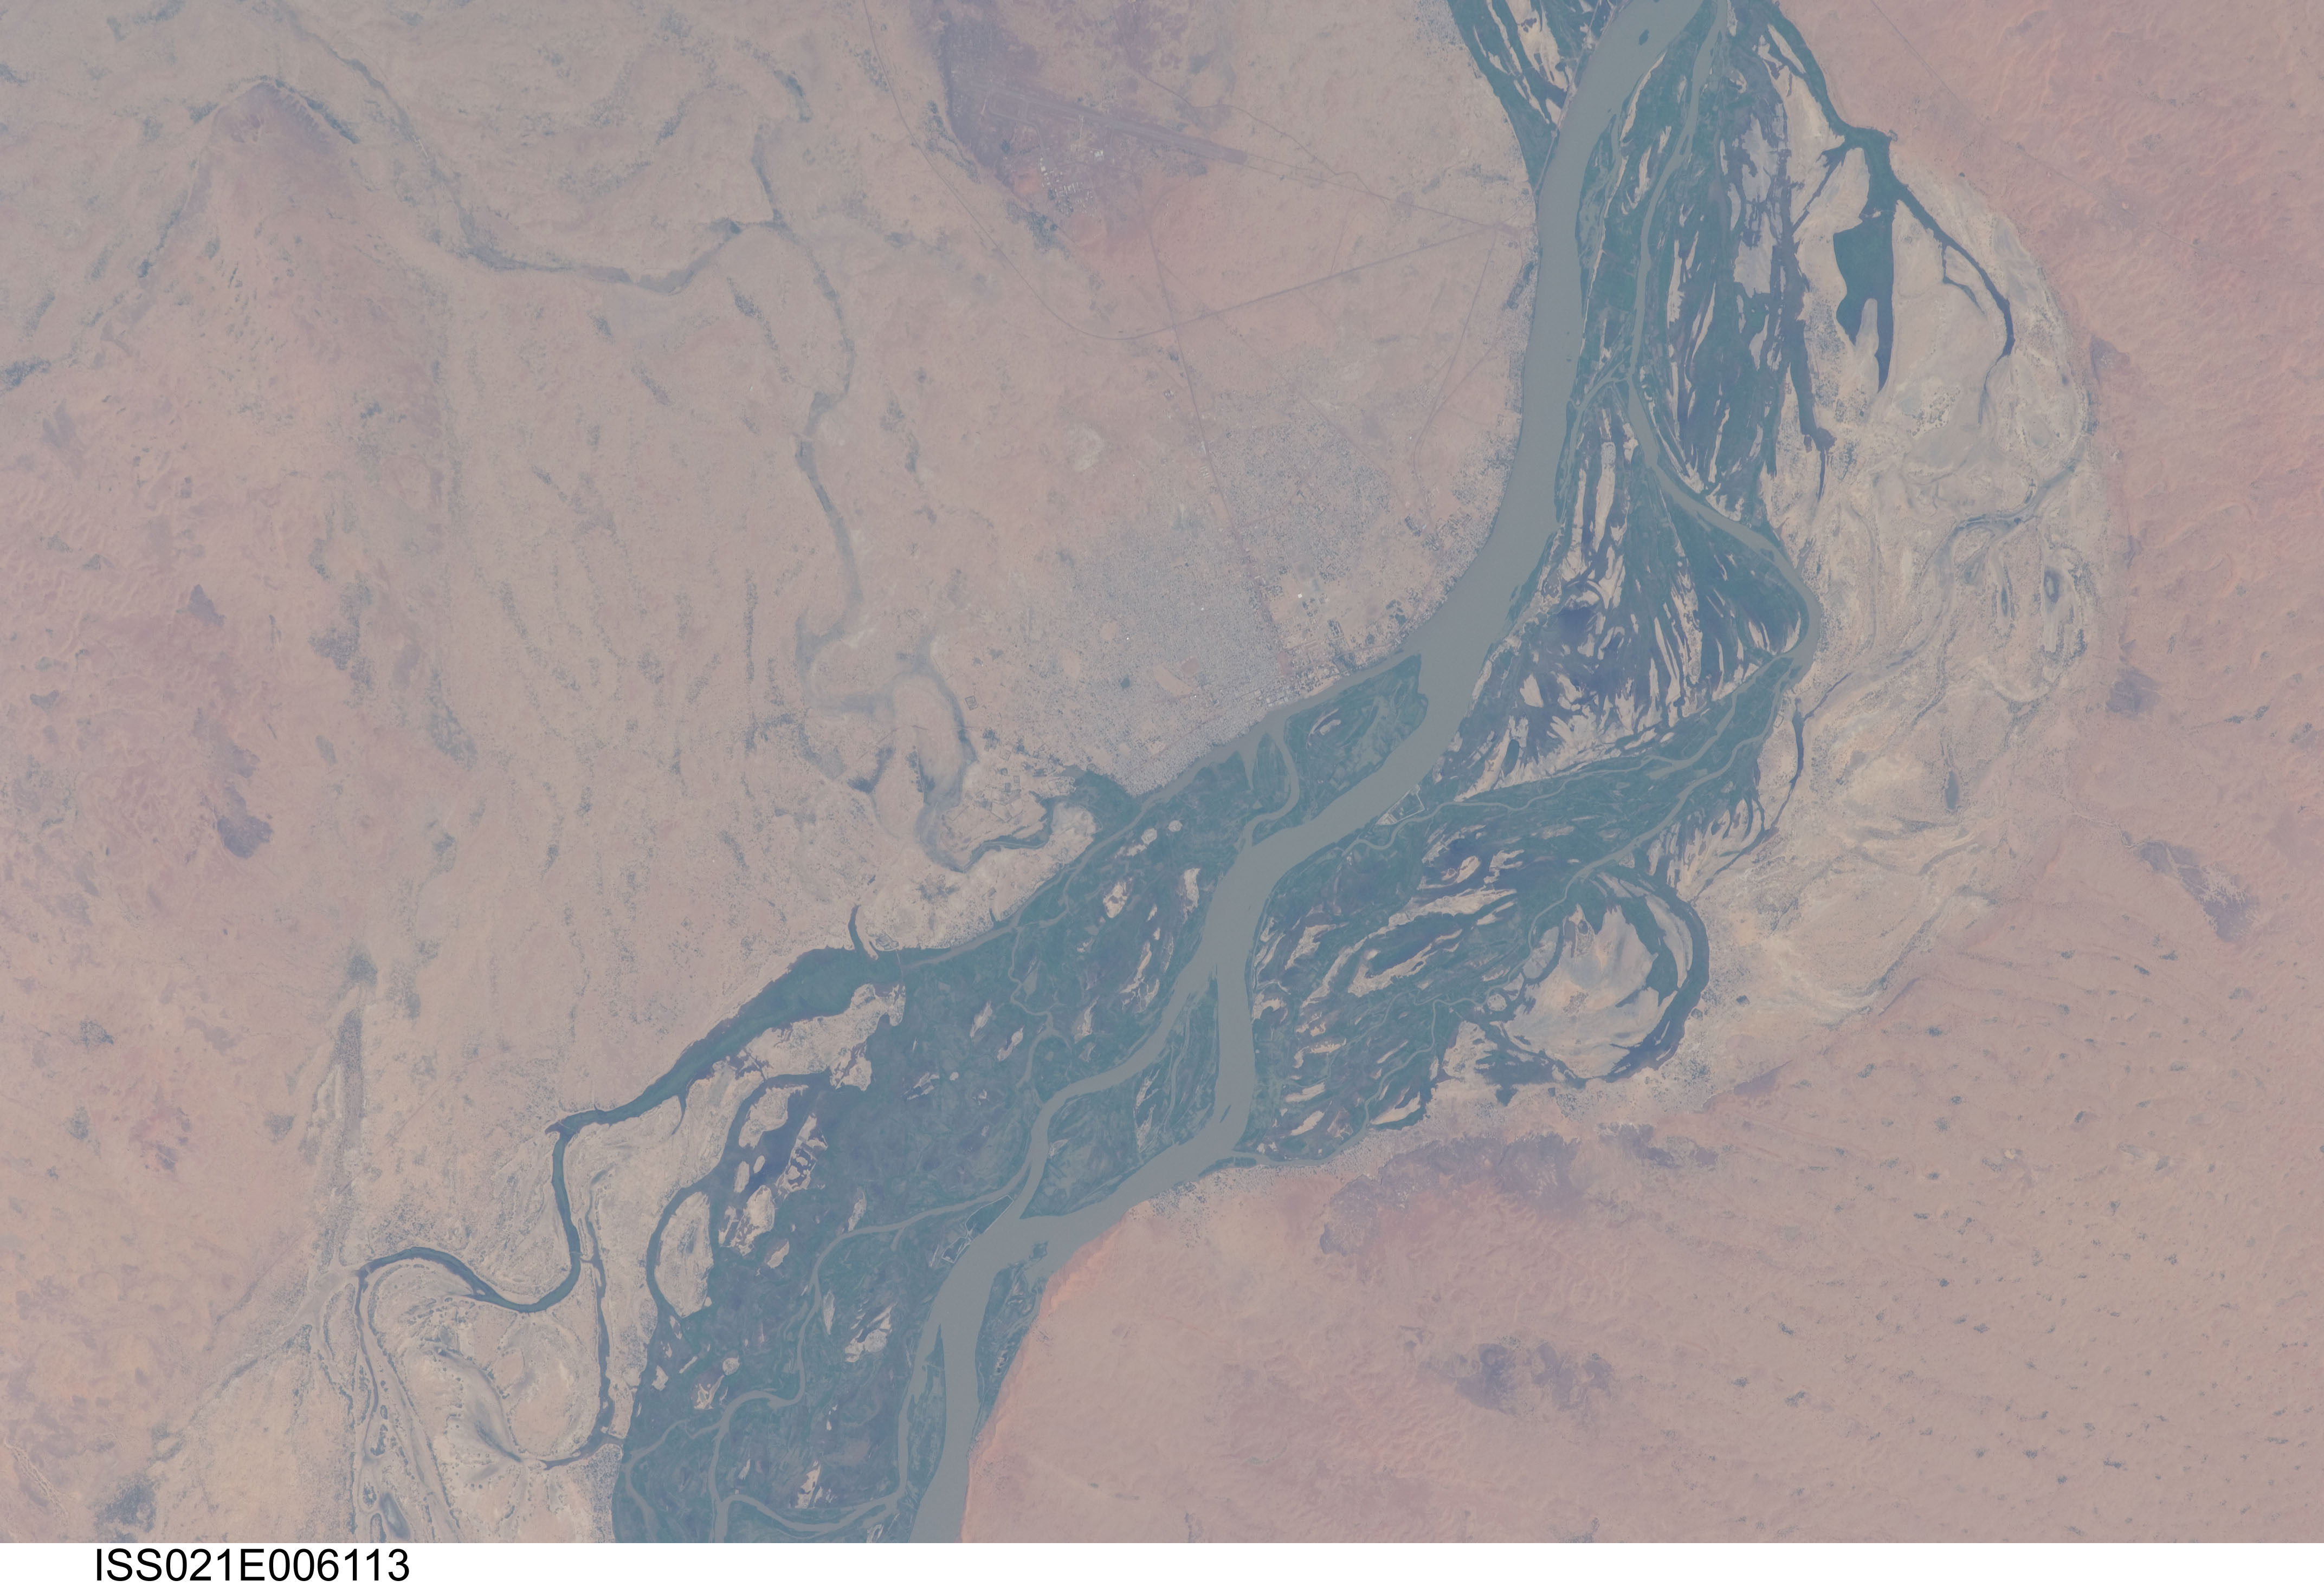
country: MALI
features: GAO,ILE DE BOULGOUNDJE,GAO INTERNATIONAL AIRPORT,NIGER RIVER
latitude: 16.3
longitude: -0.1
